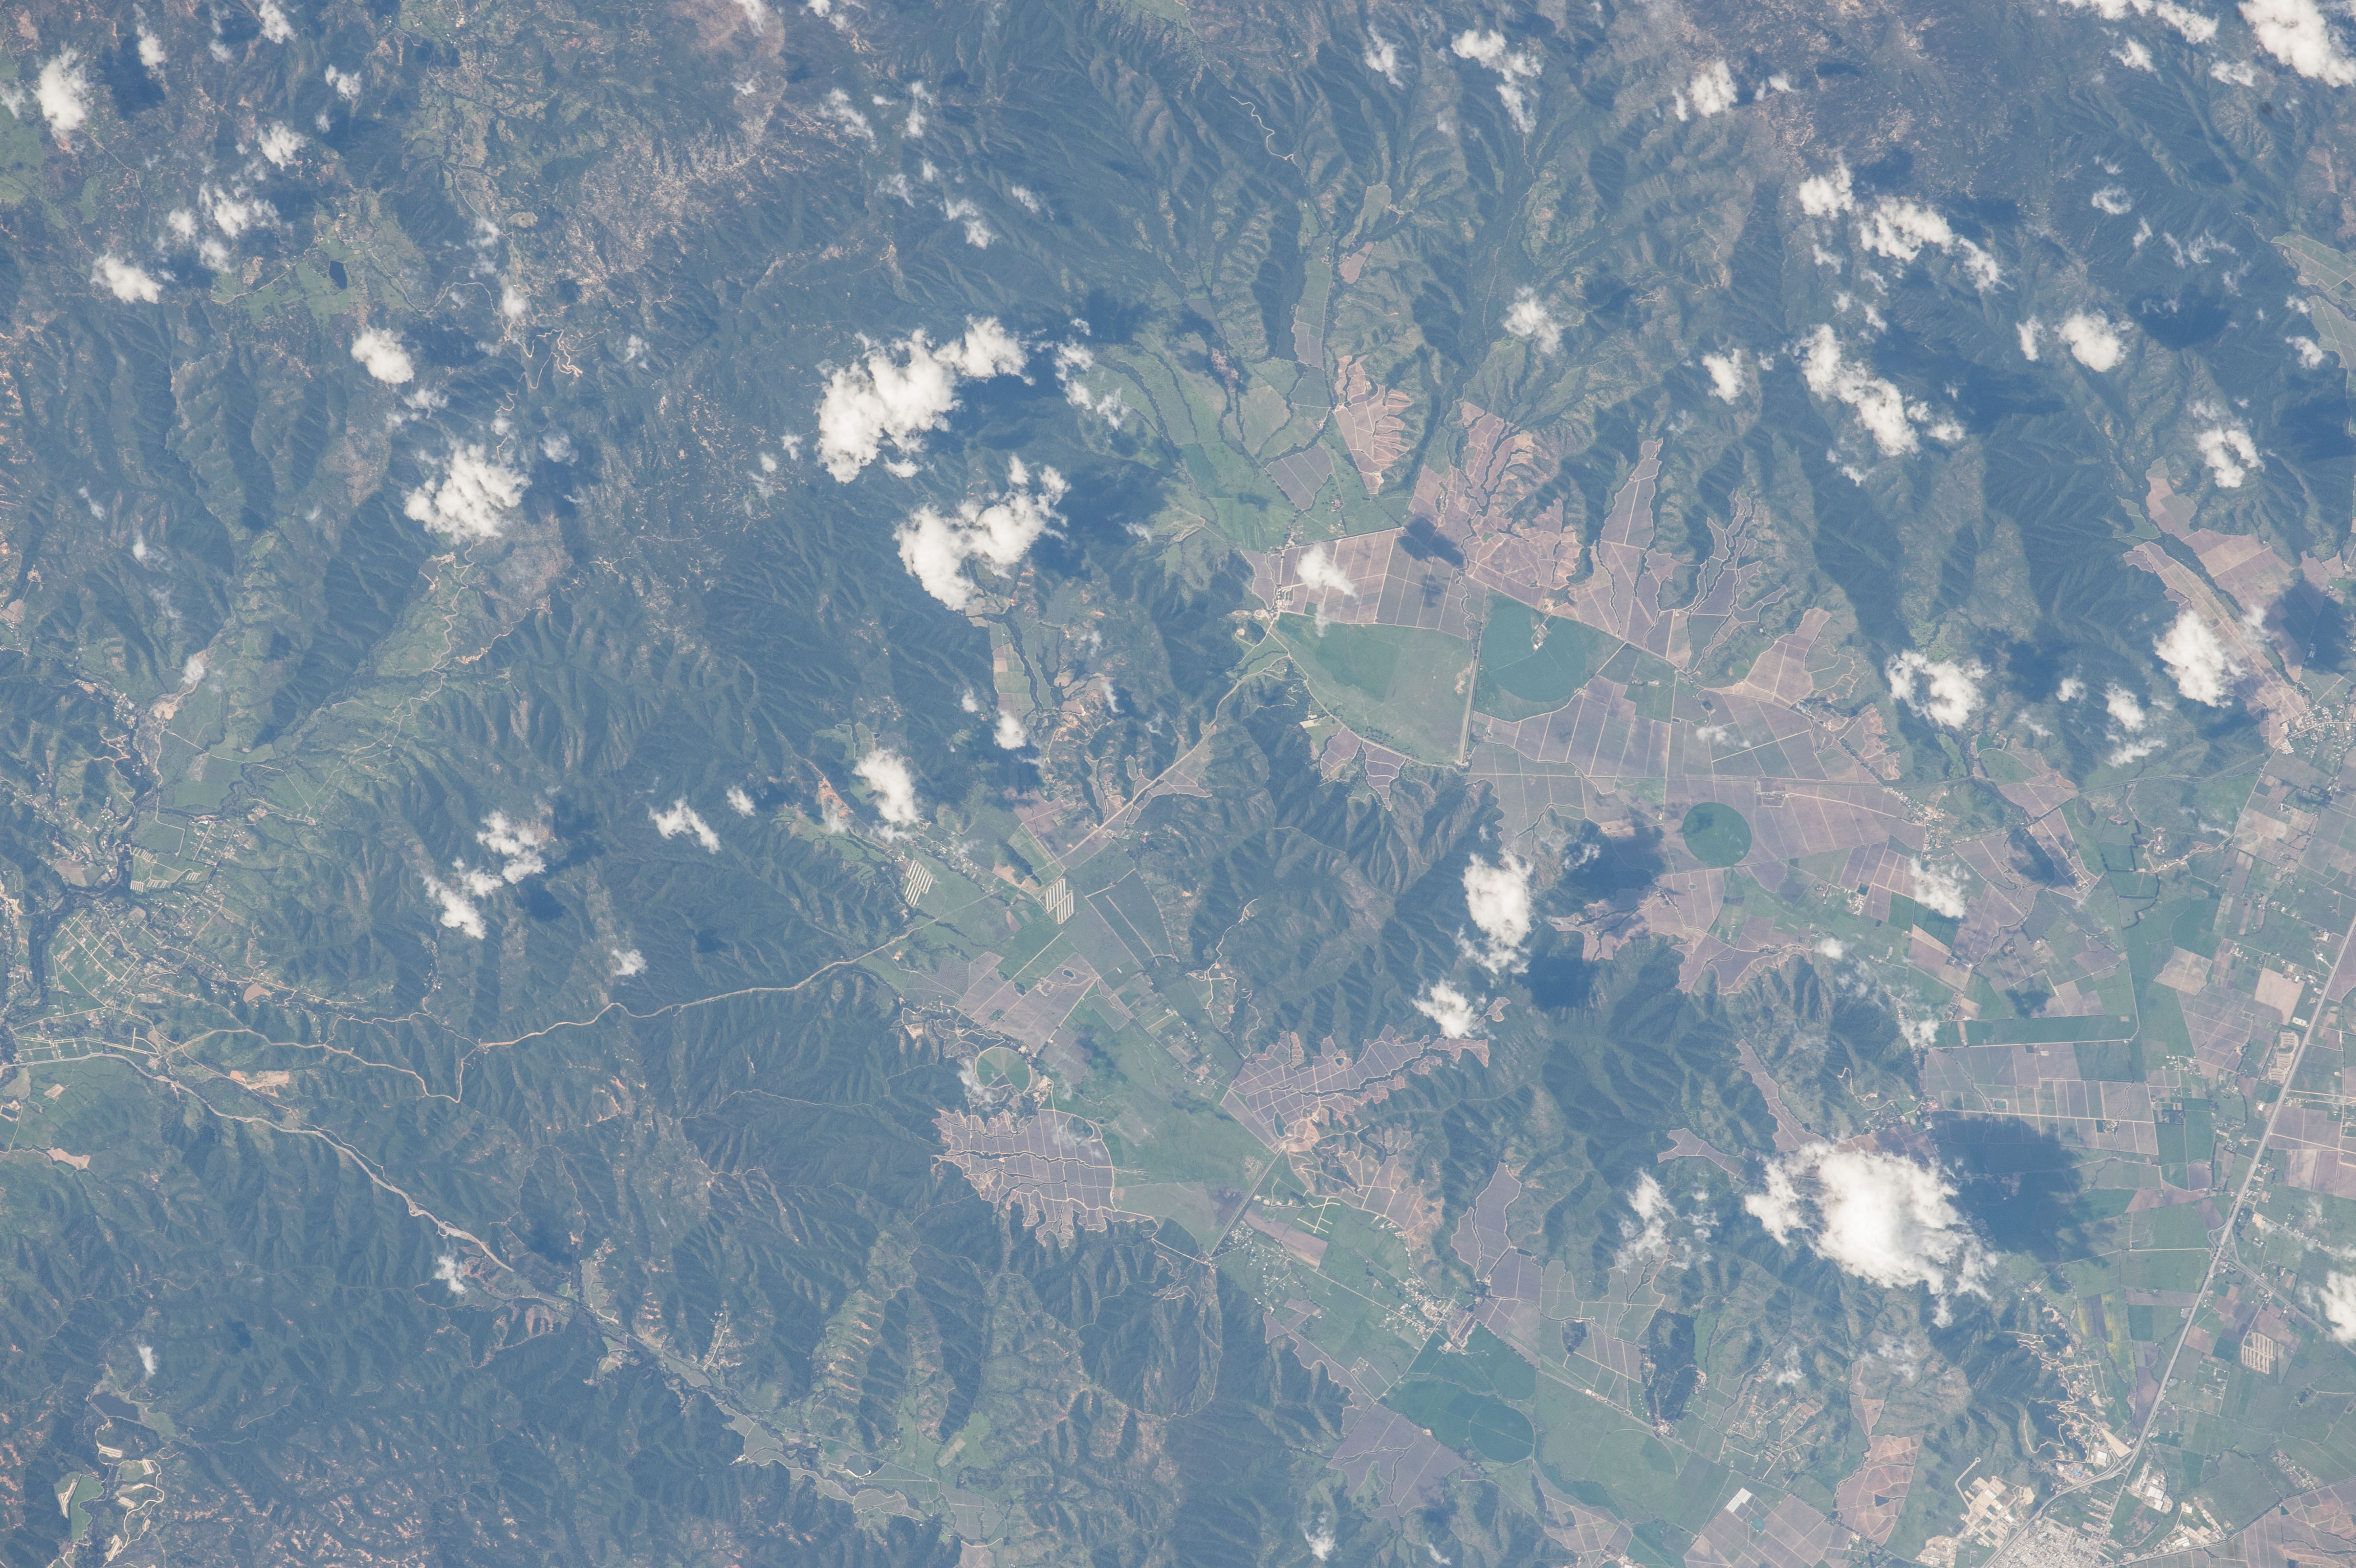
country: CHILE
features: HILLS, FOR., SMALL VALLEYS, AGR., ROADS, VILLAGES, CASABLANCA
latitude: -33.3
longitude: -71.3
